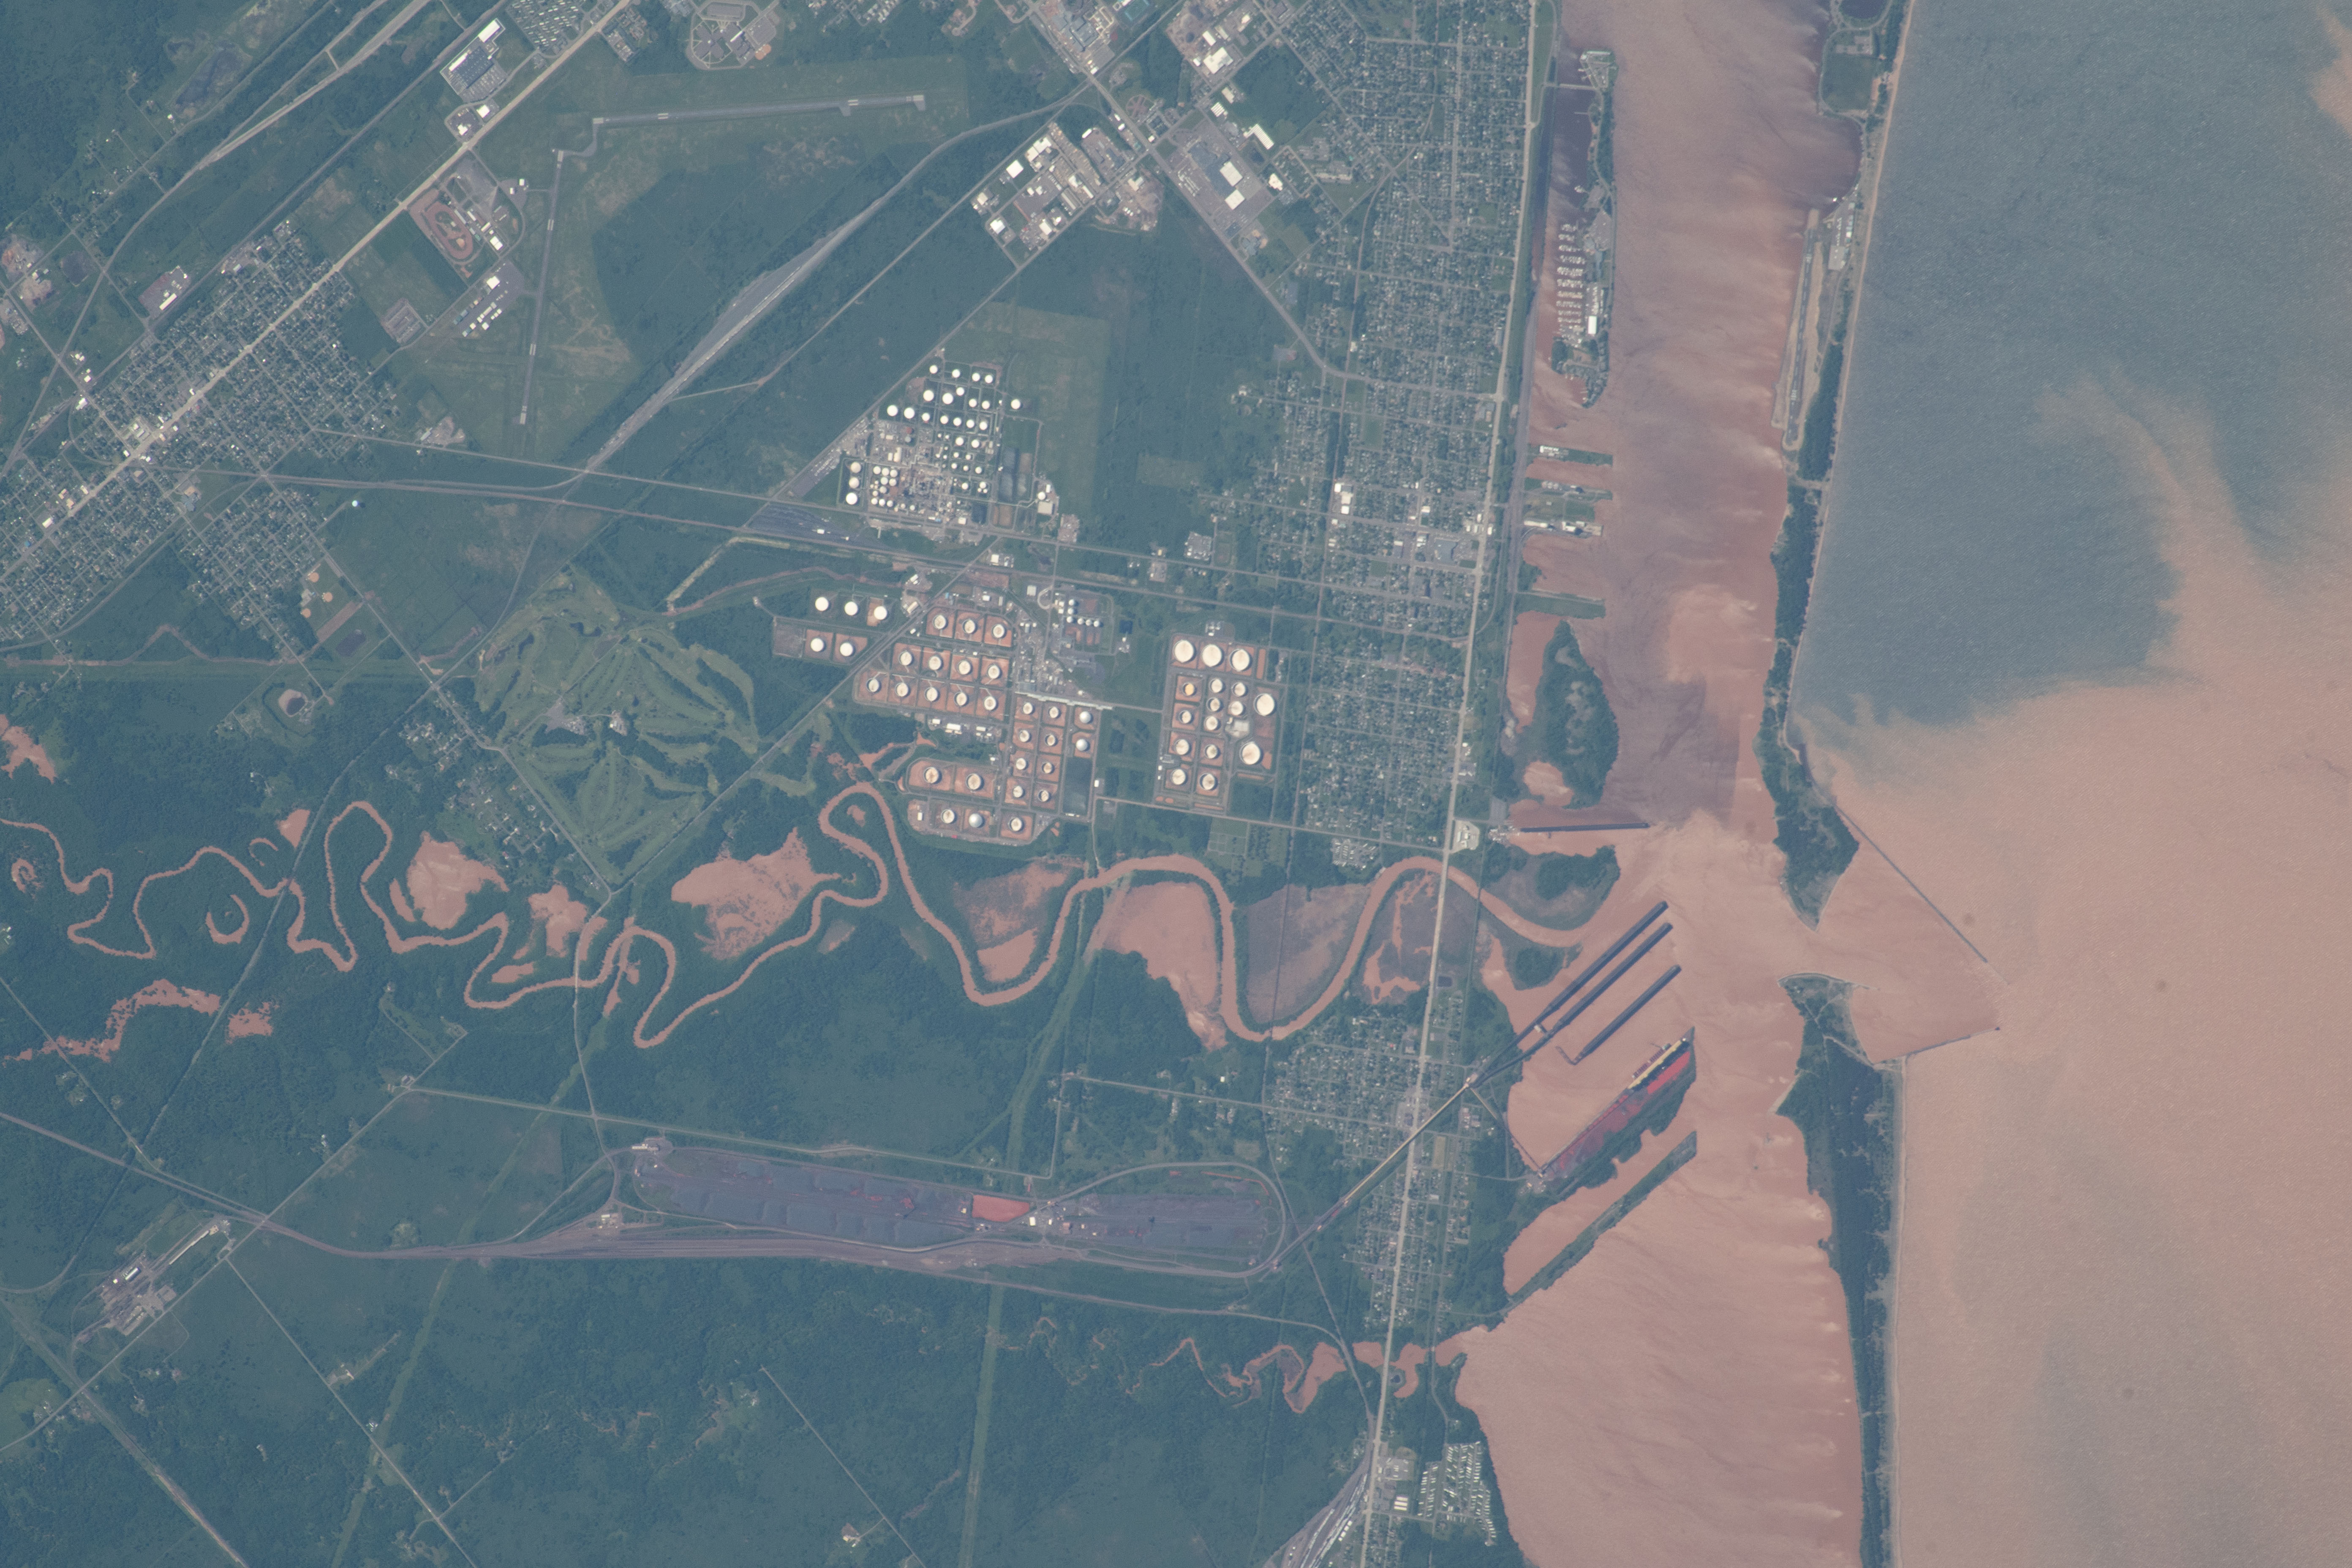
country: USA-WISCONSIN
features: SUPERIOR, HOG ISLAND, BARKERS ISLAND
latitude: 46.7
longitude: -92.0
